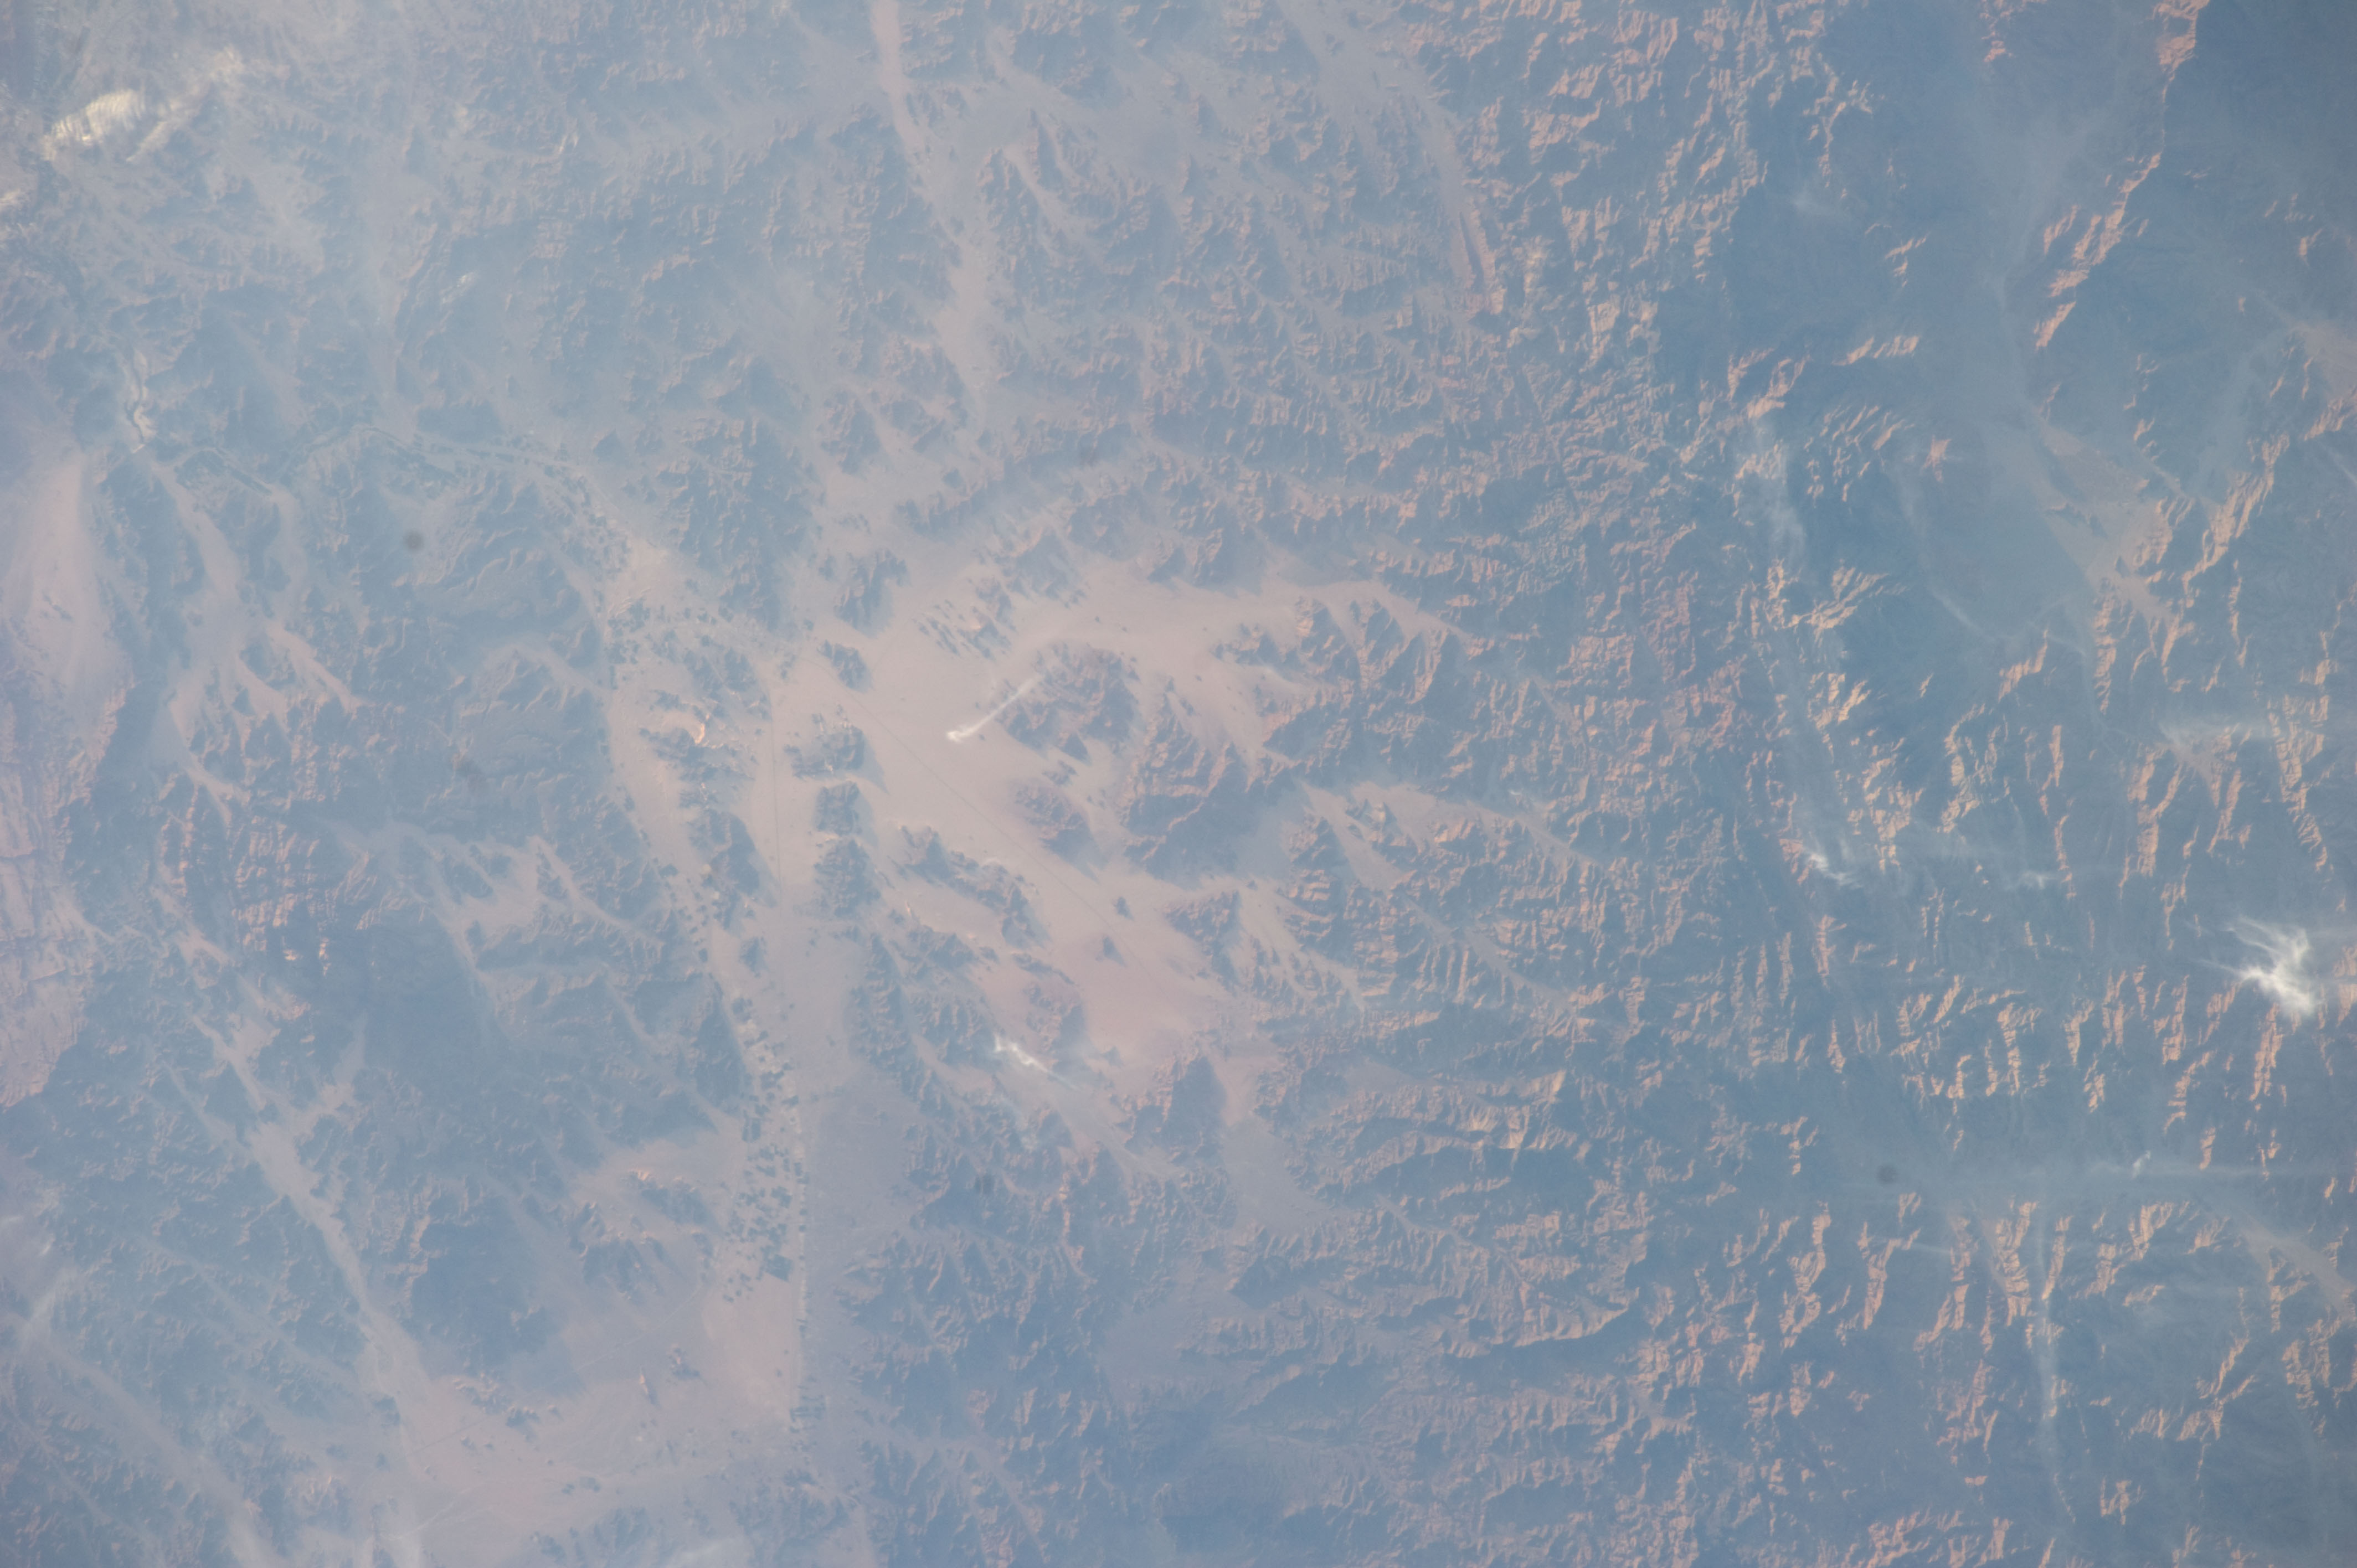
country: INDIA
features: MTS.
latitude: 24.6
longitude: 39.1
